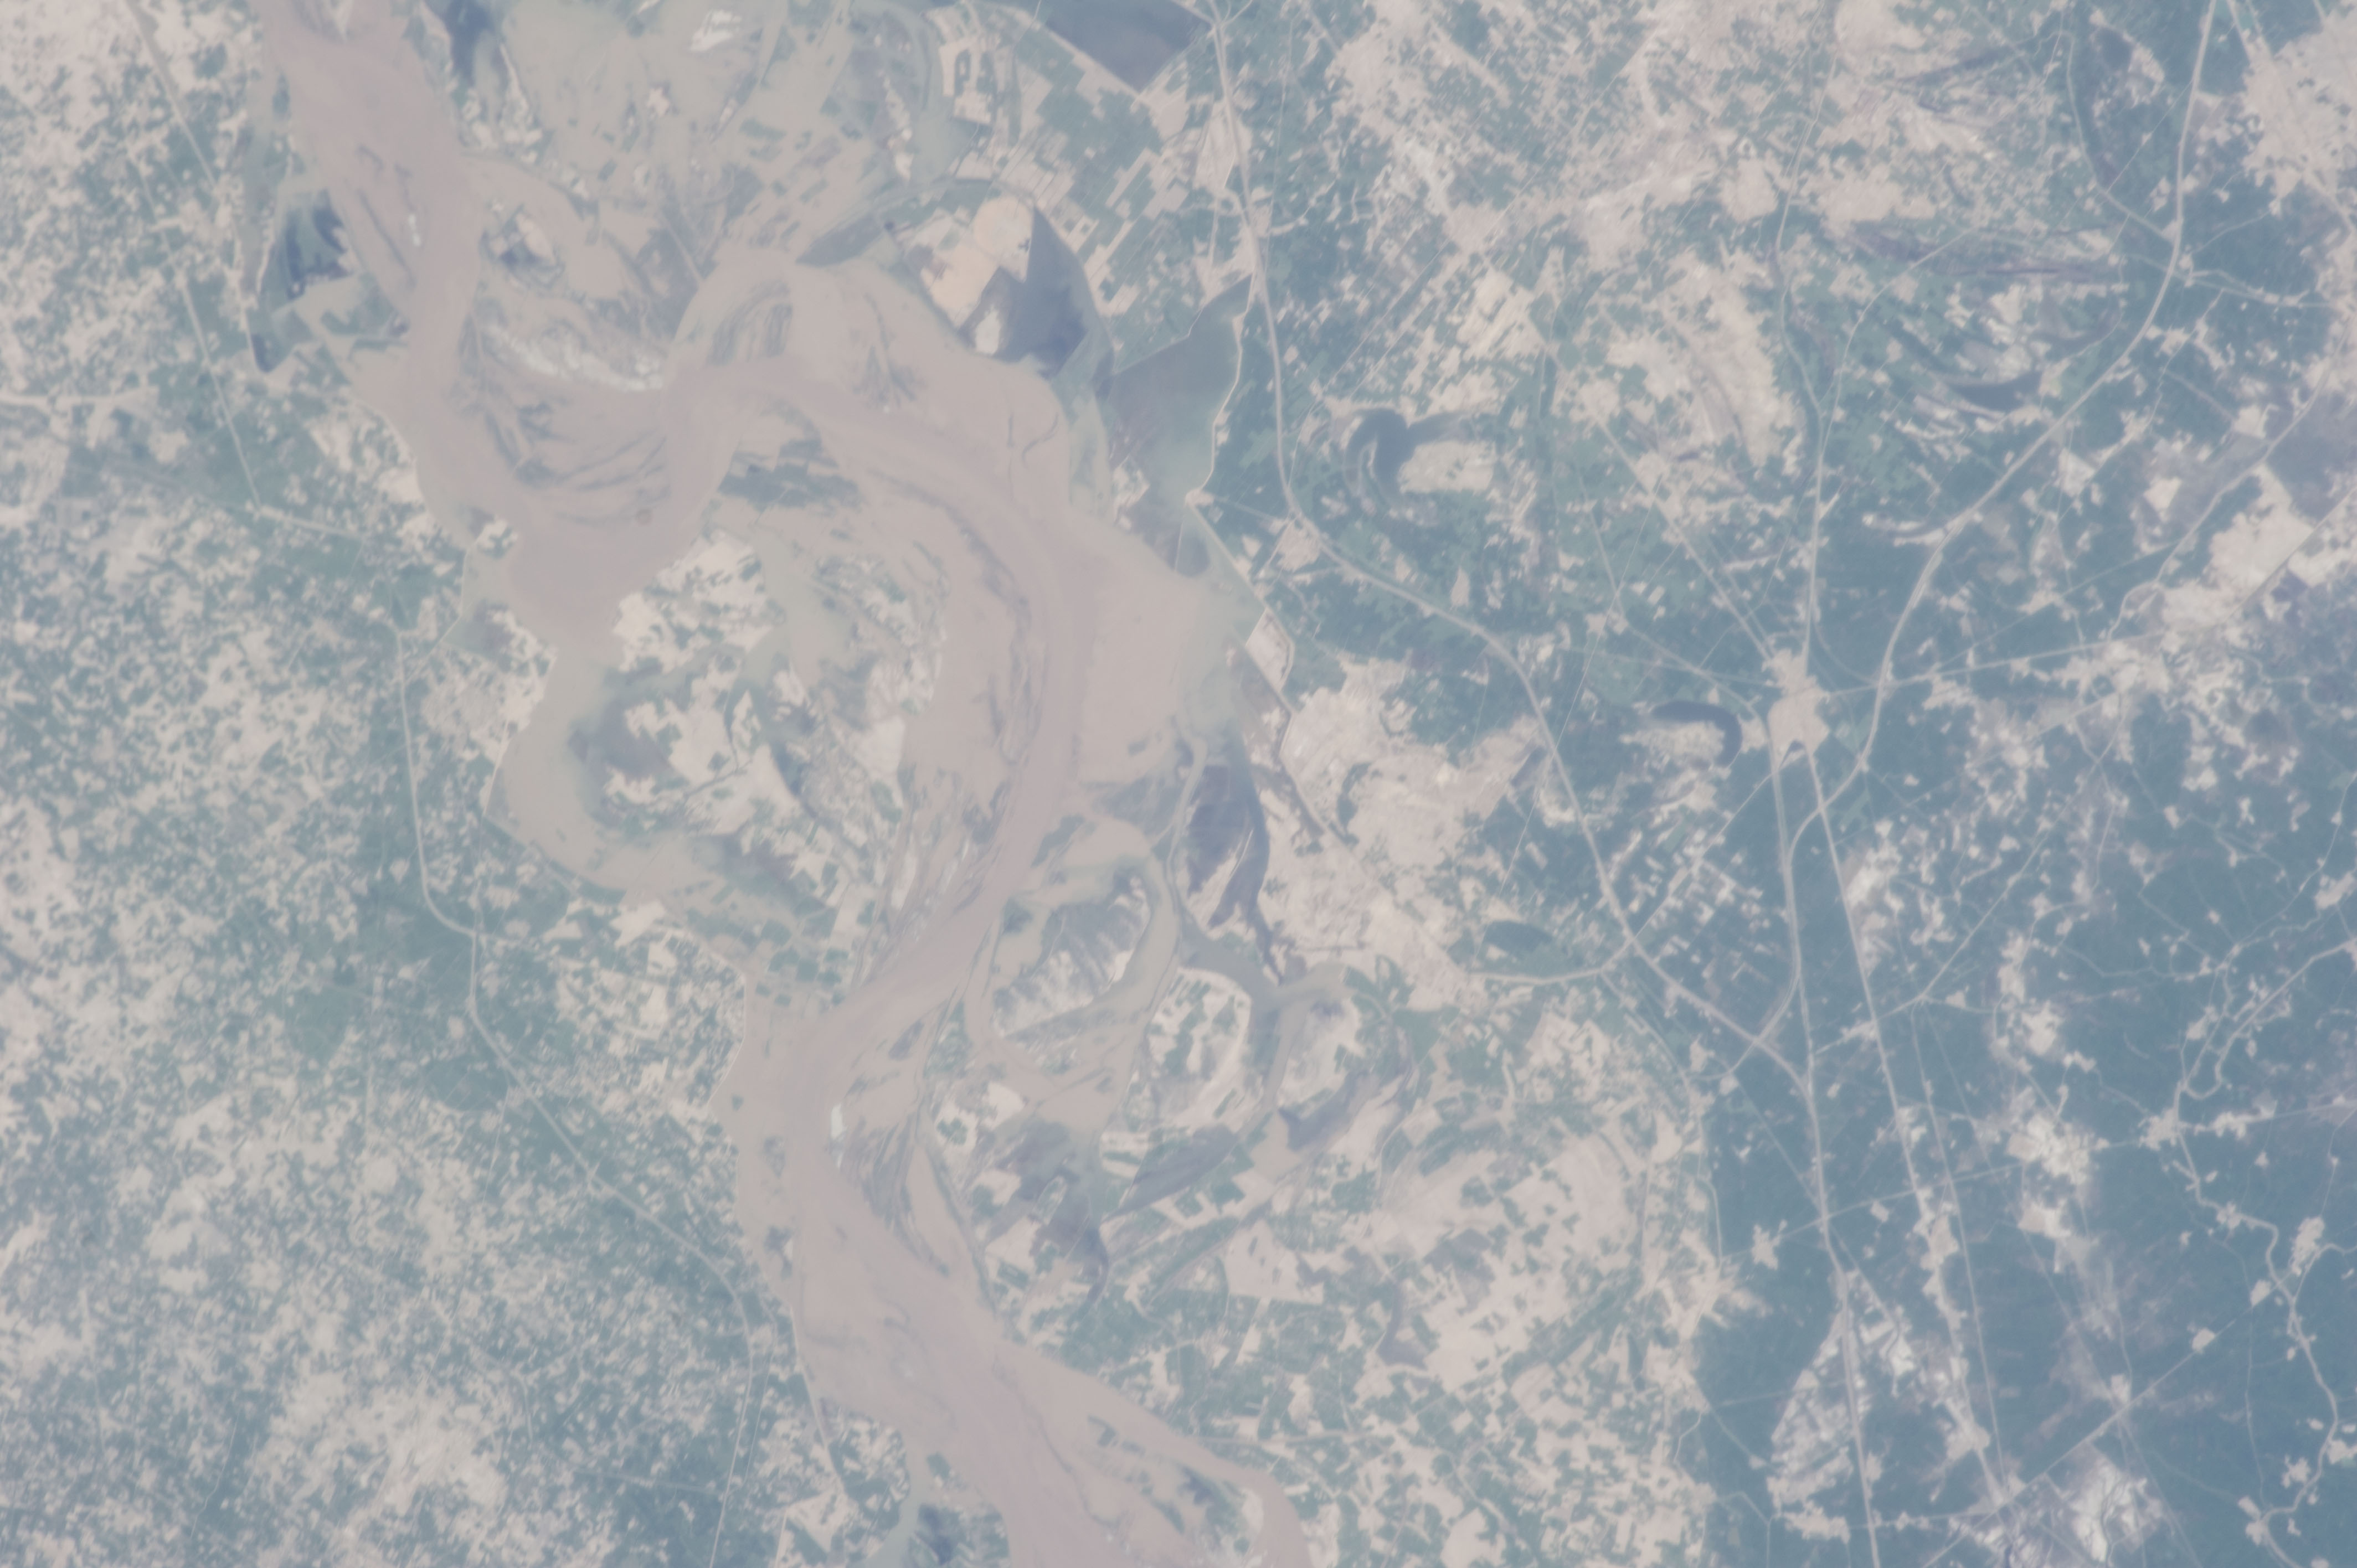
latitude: 27.0
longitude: 67.9
